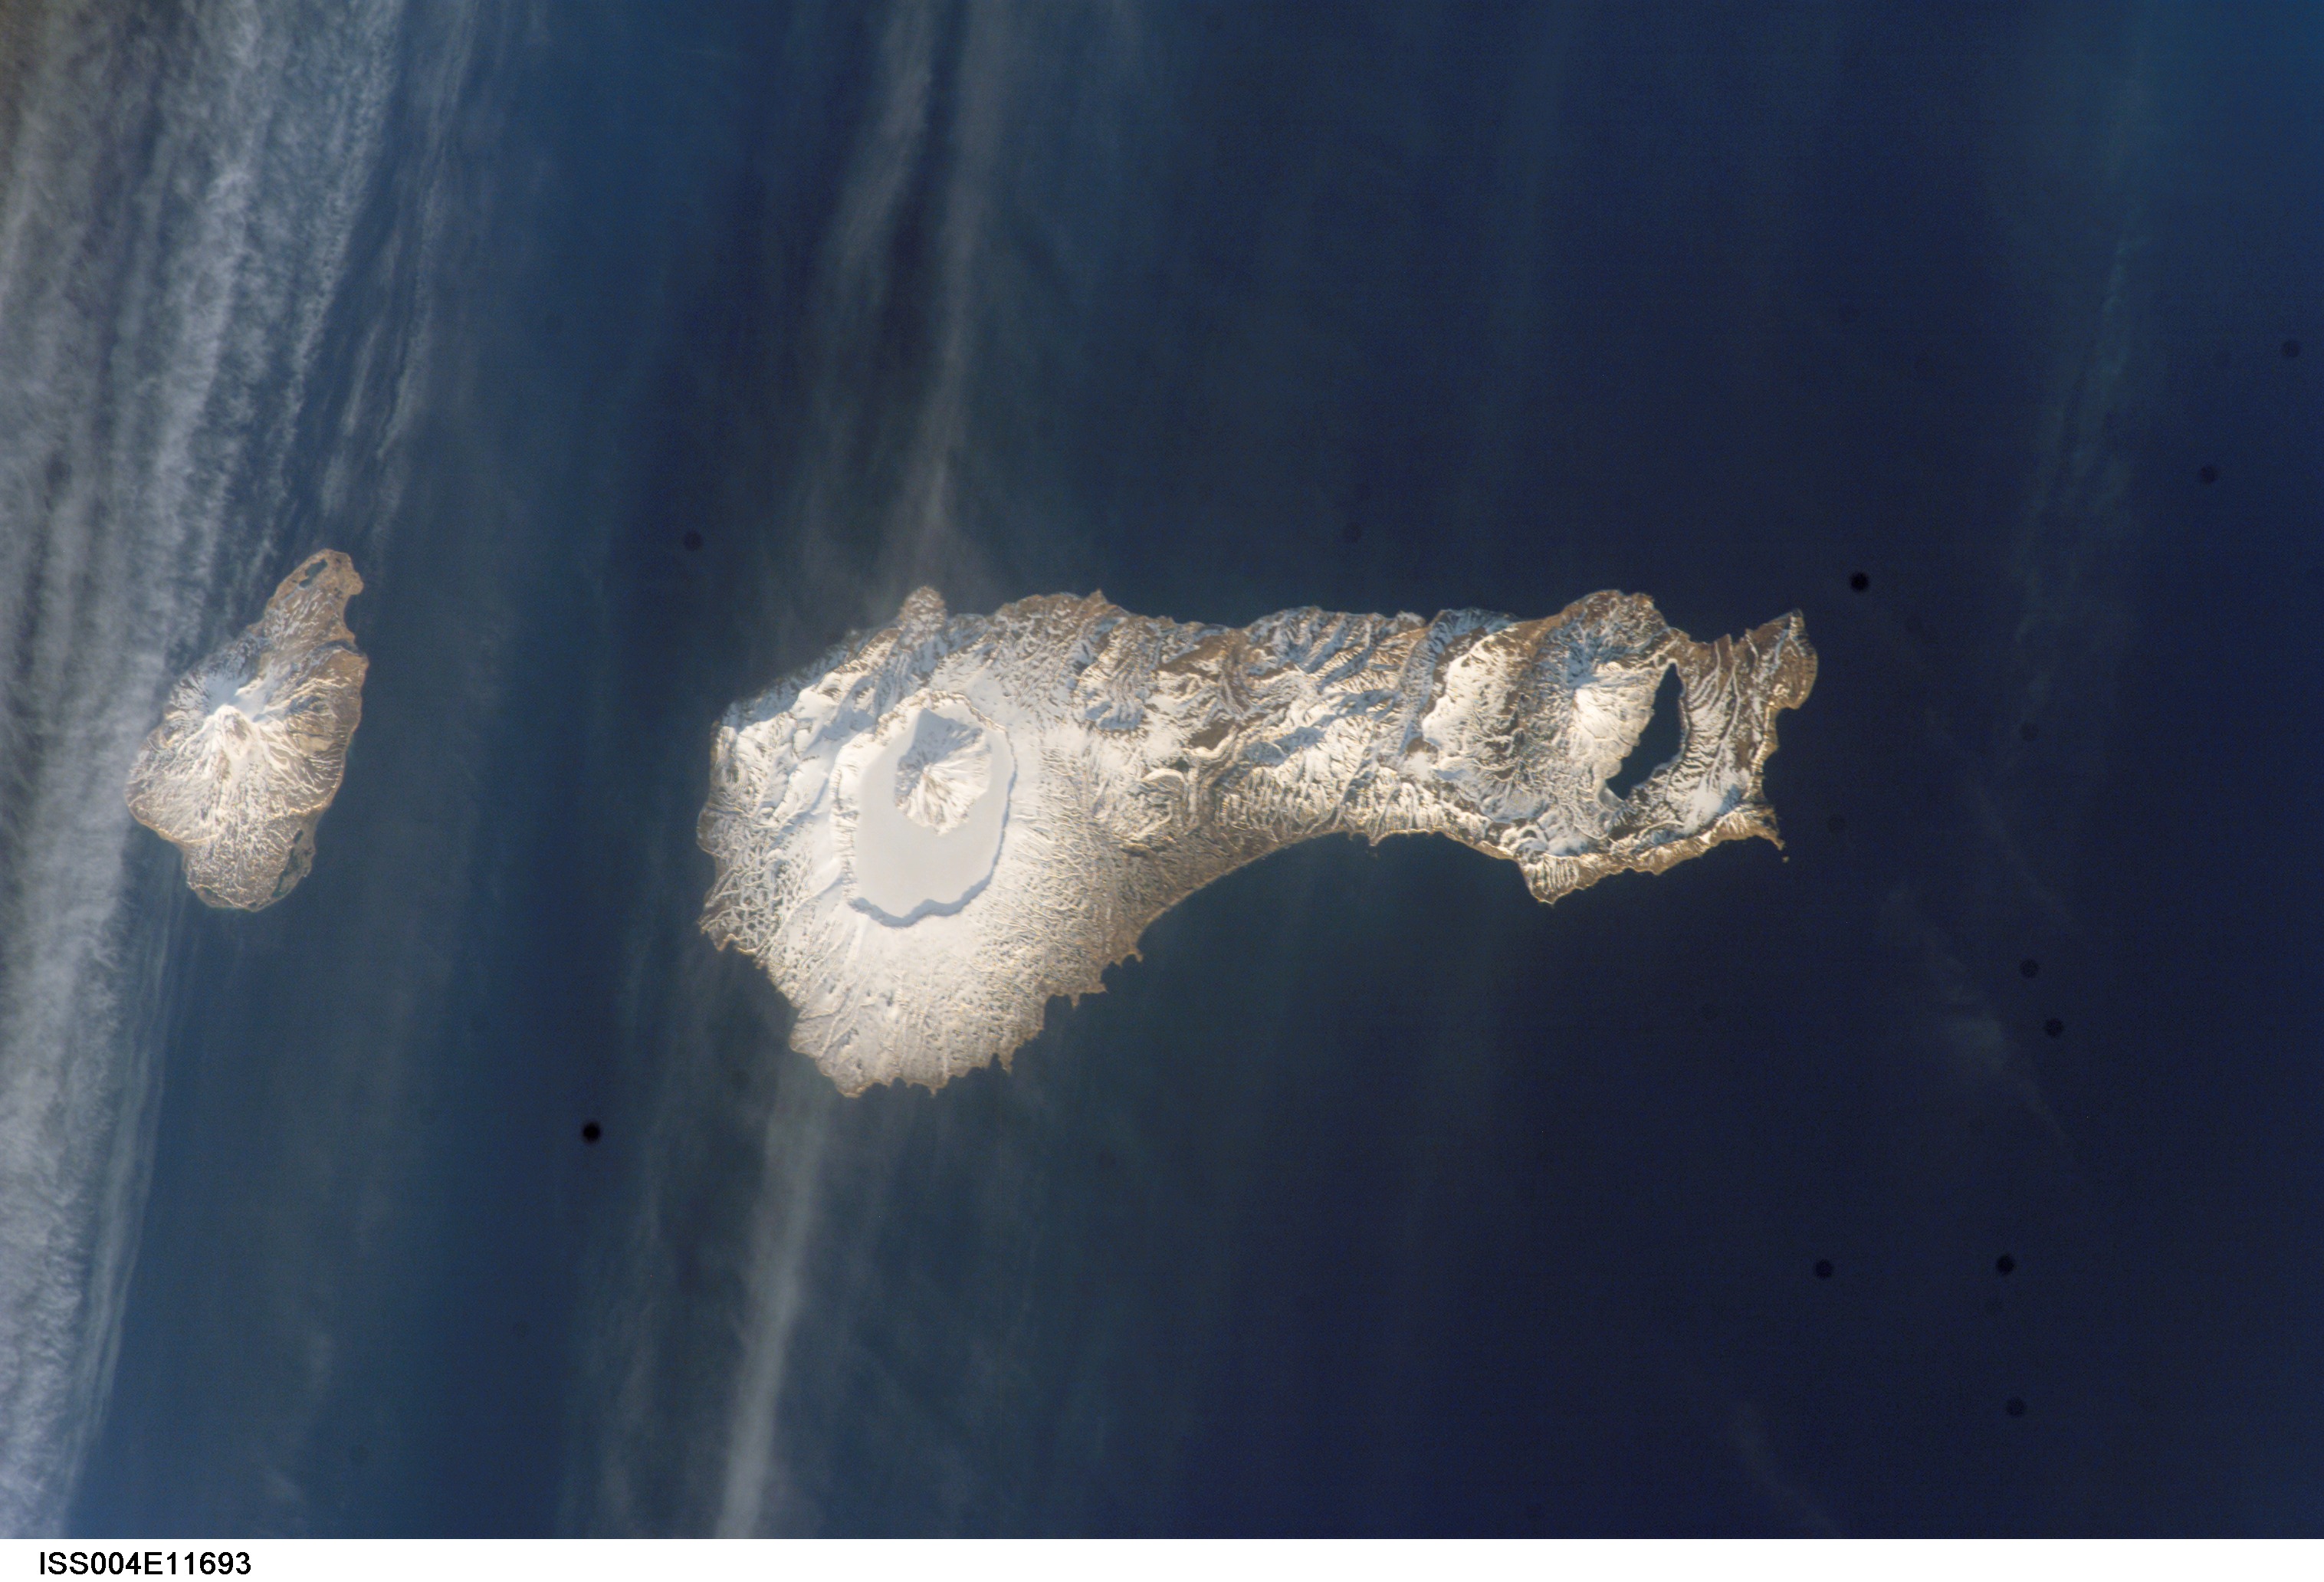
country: RUSSIAN FEDERATION
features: ONEKOTAN I., KURIL IS.
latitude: 49.5
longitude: 155.0
